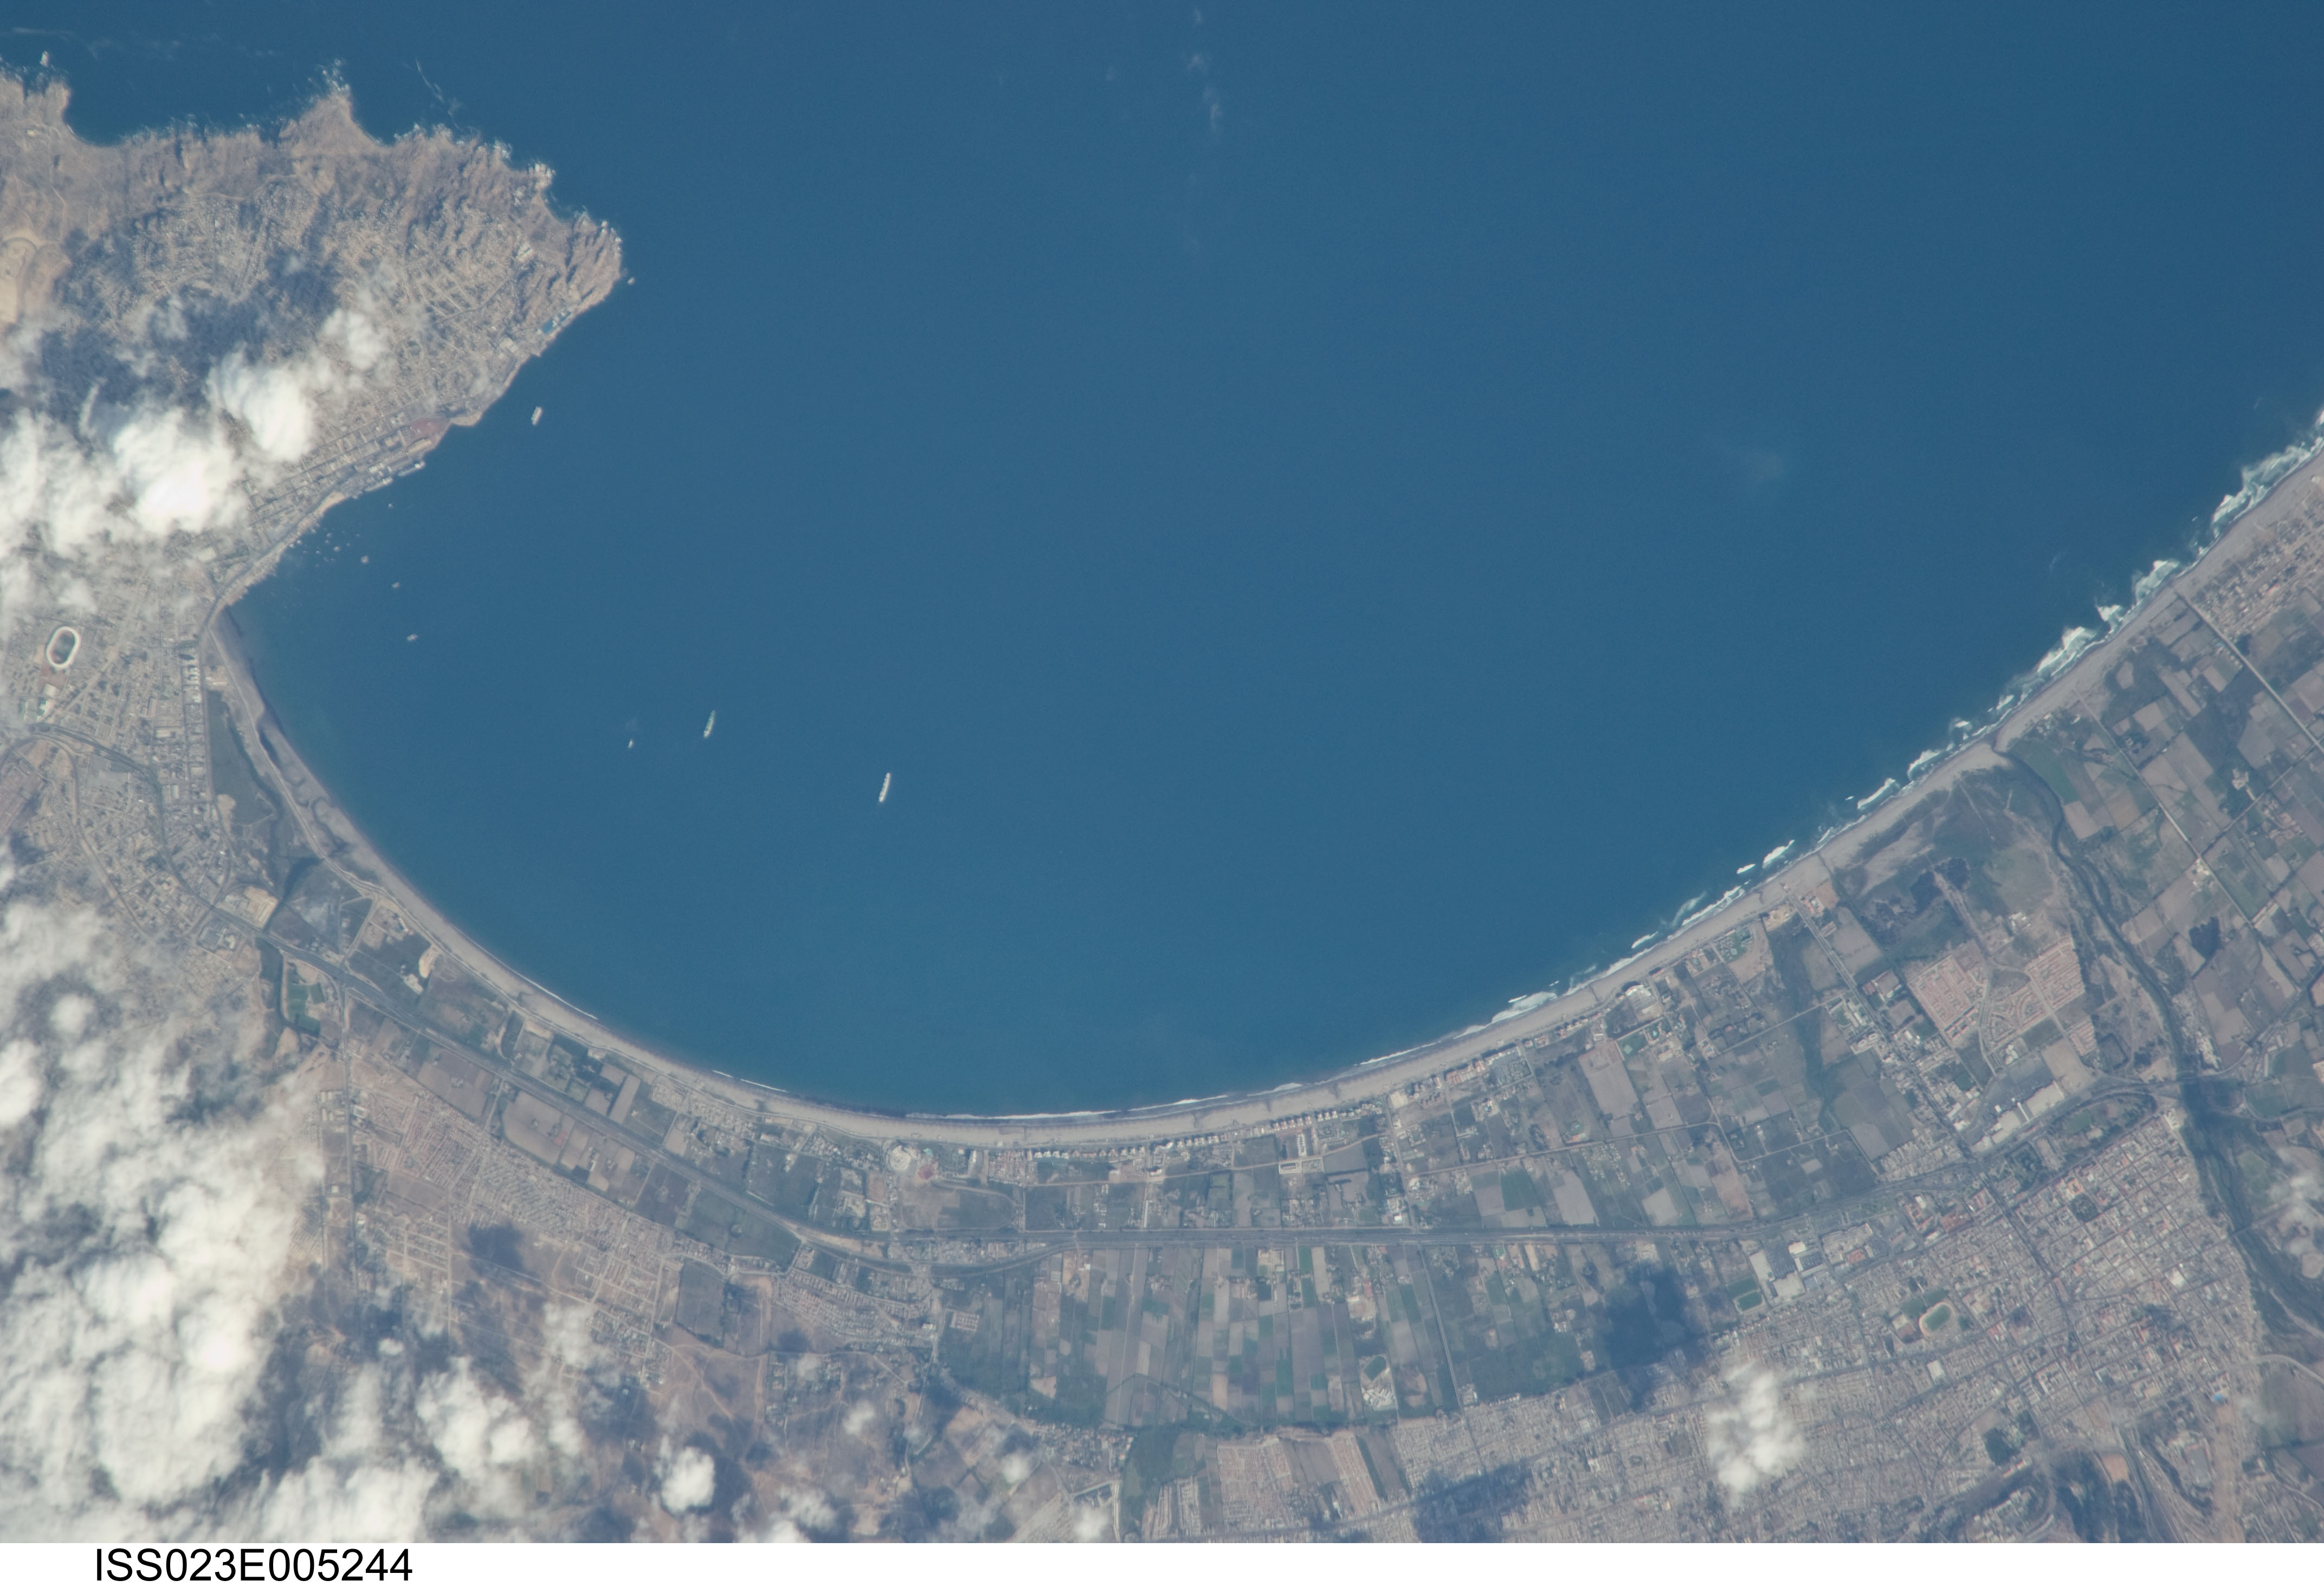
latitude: -29.9
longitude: -71.3
